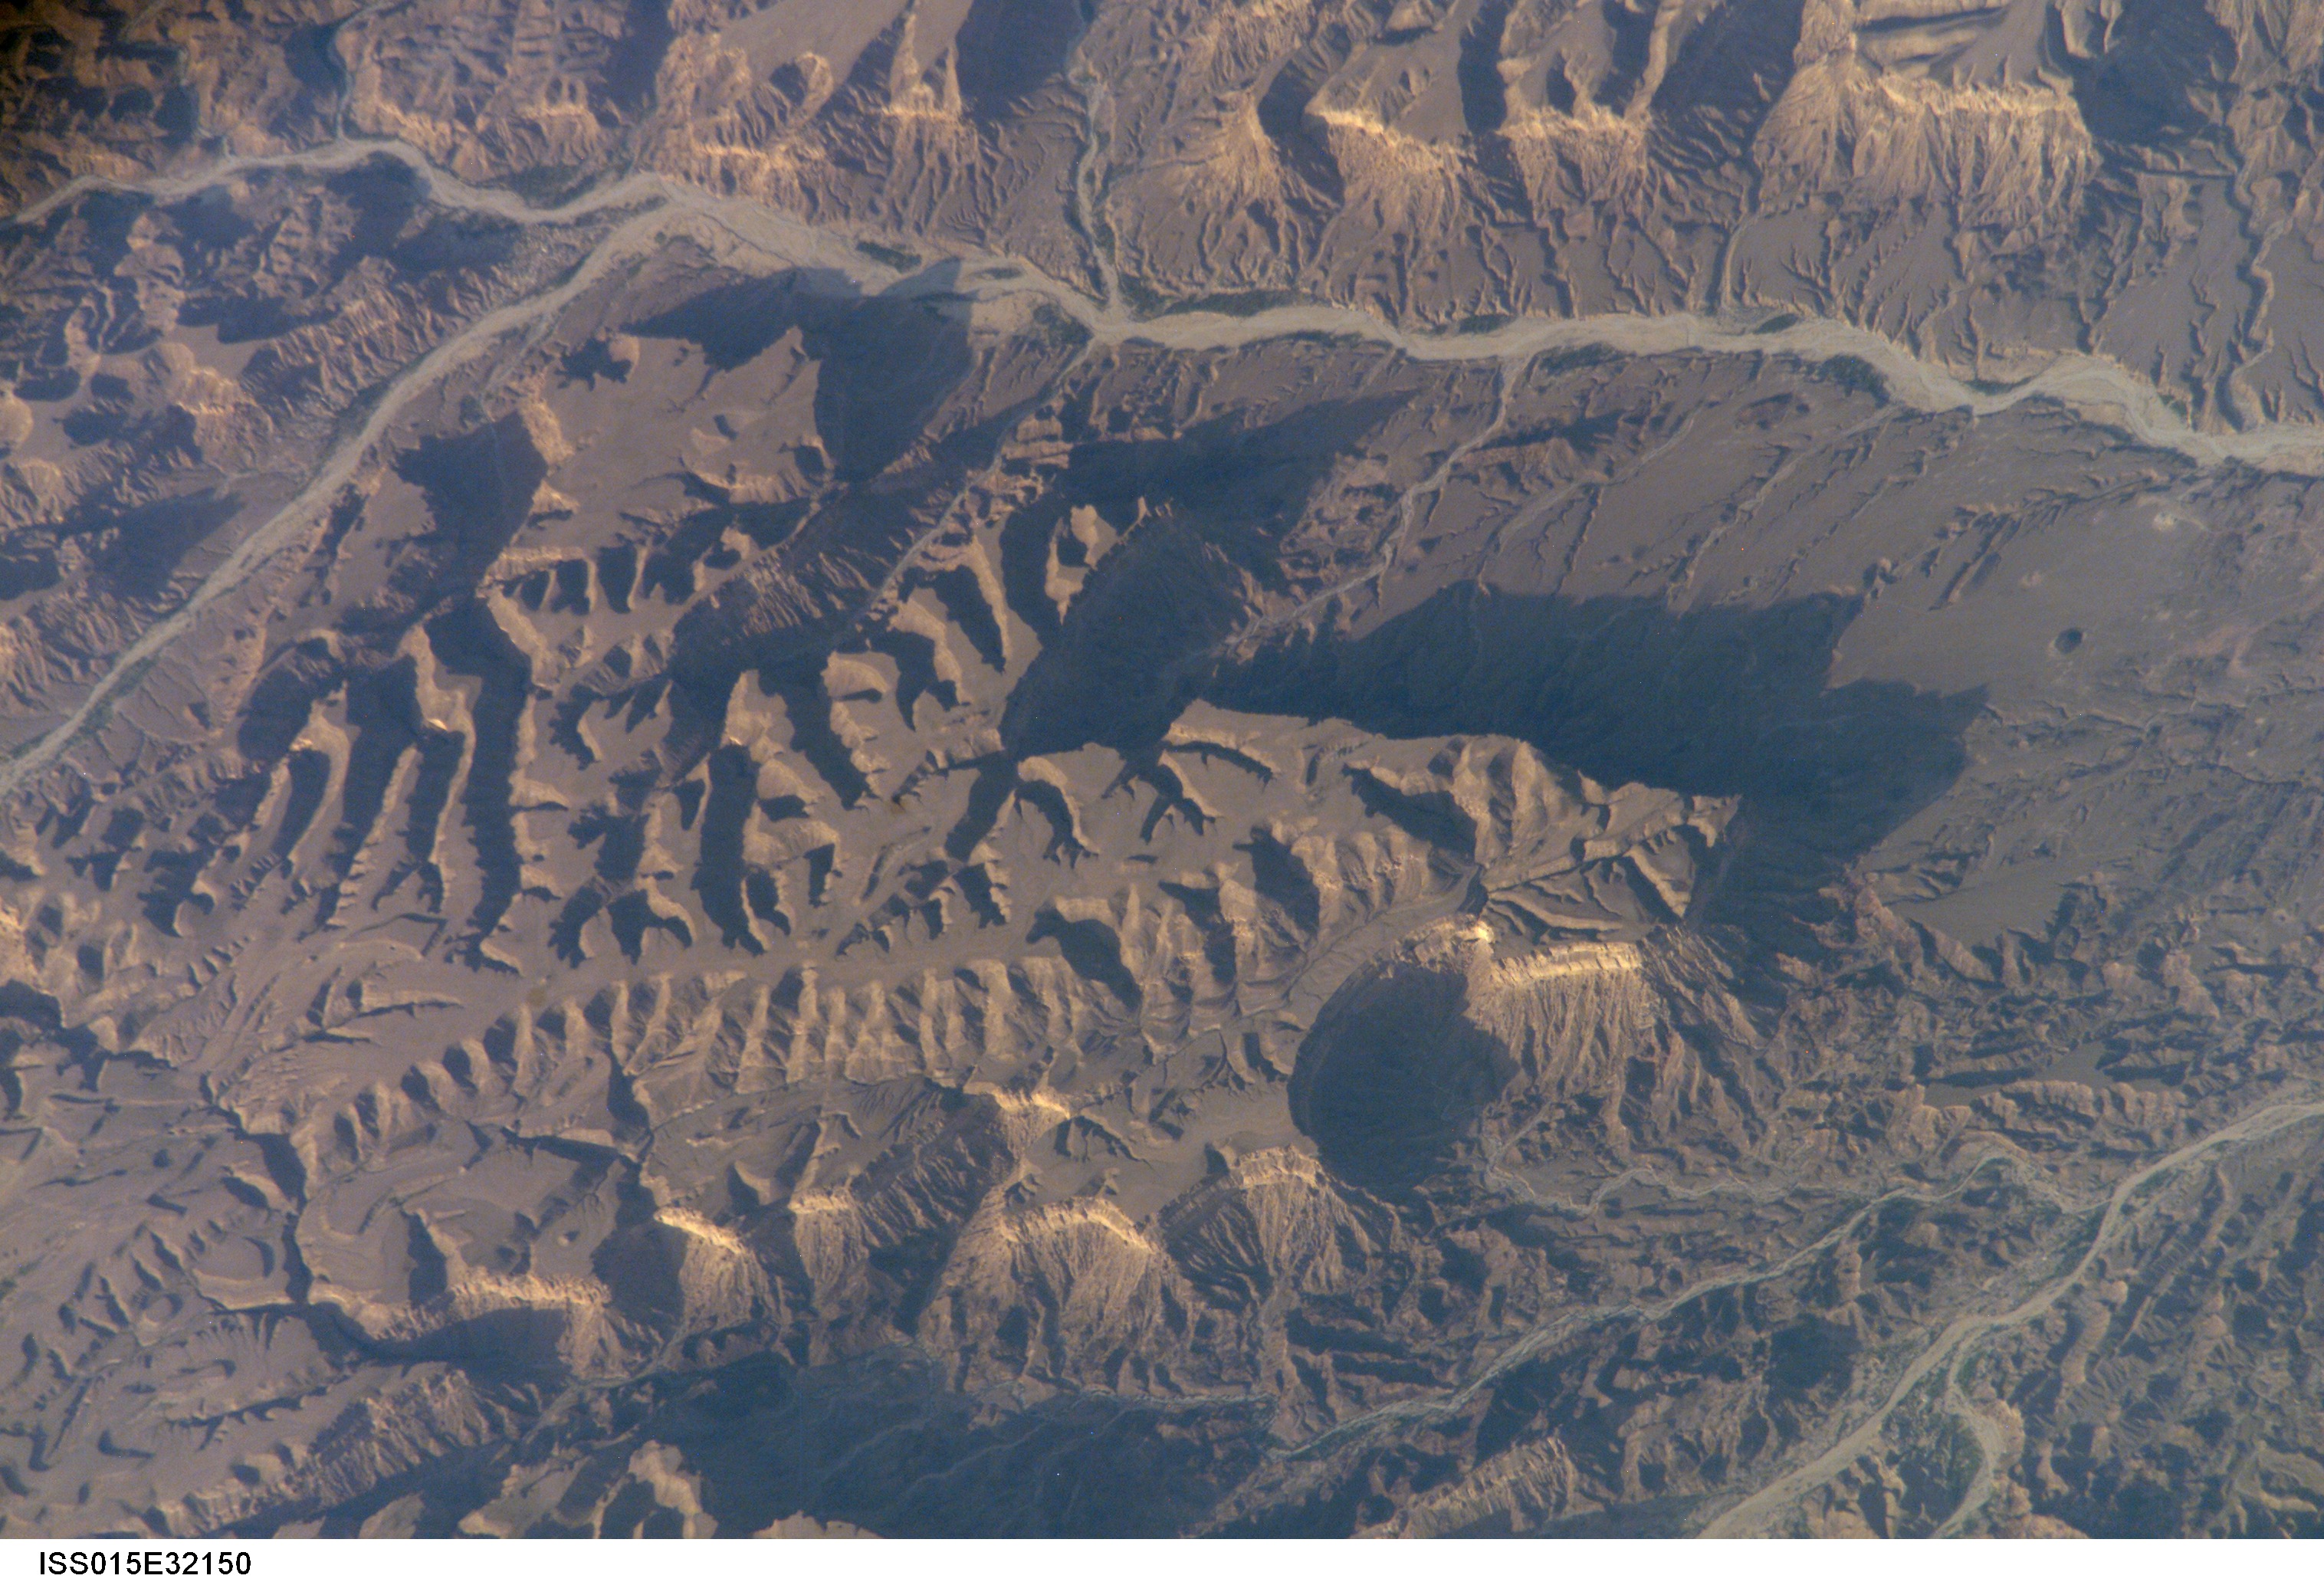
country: YEMEN
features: BLUFFS, RAVINES, WADI AMAQIN
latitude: 14.5
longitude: 47.1
